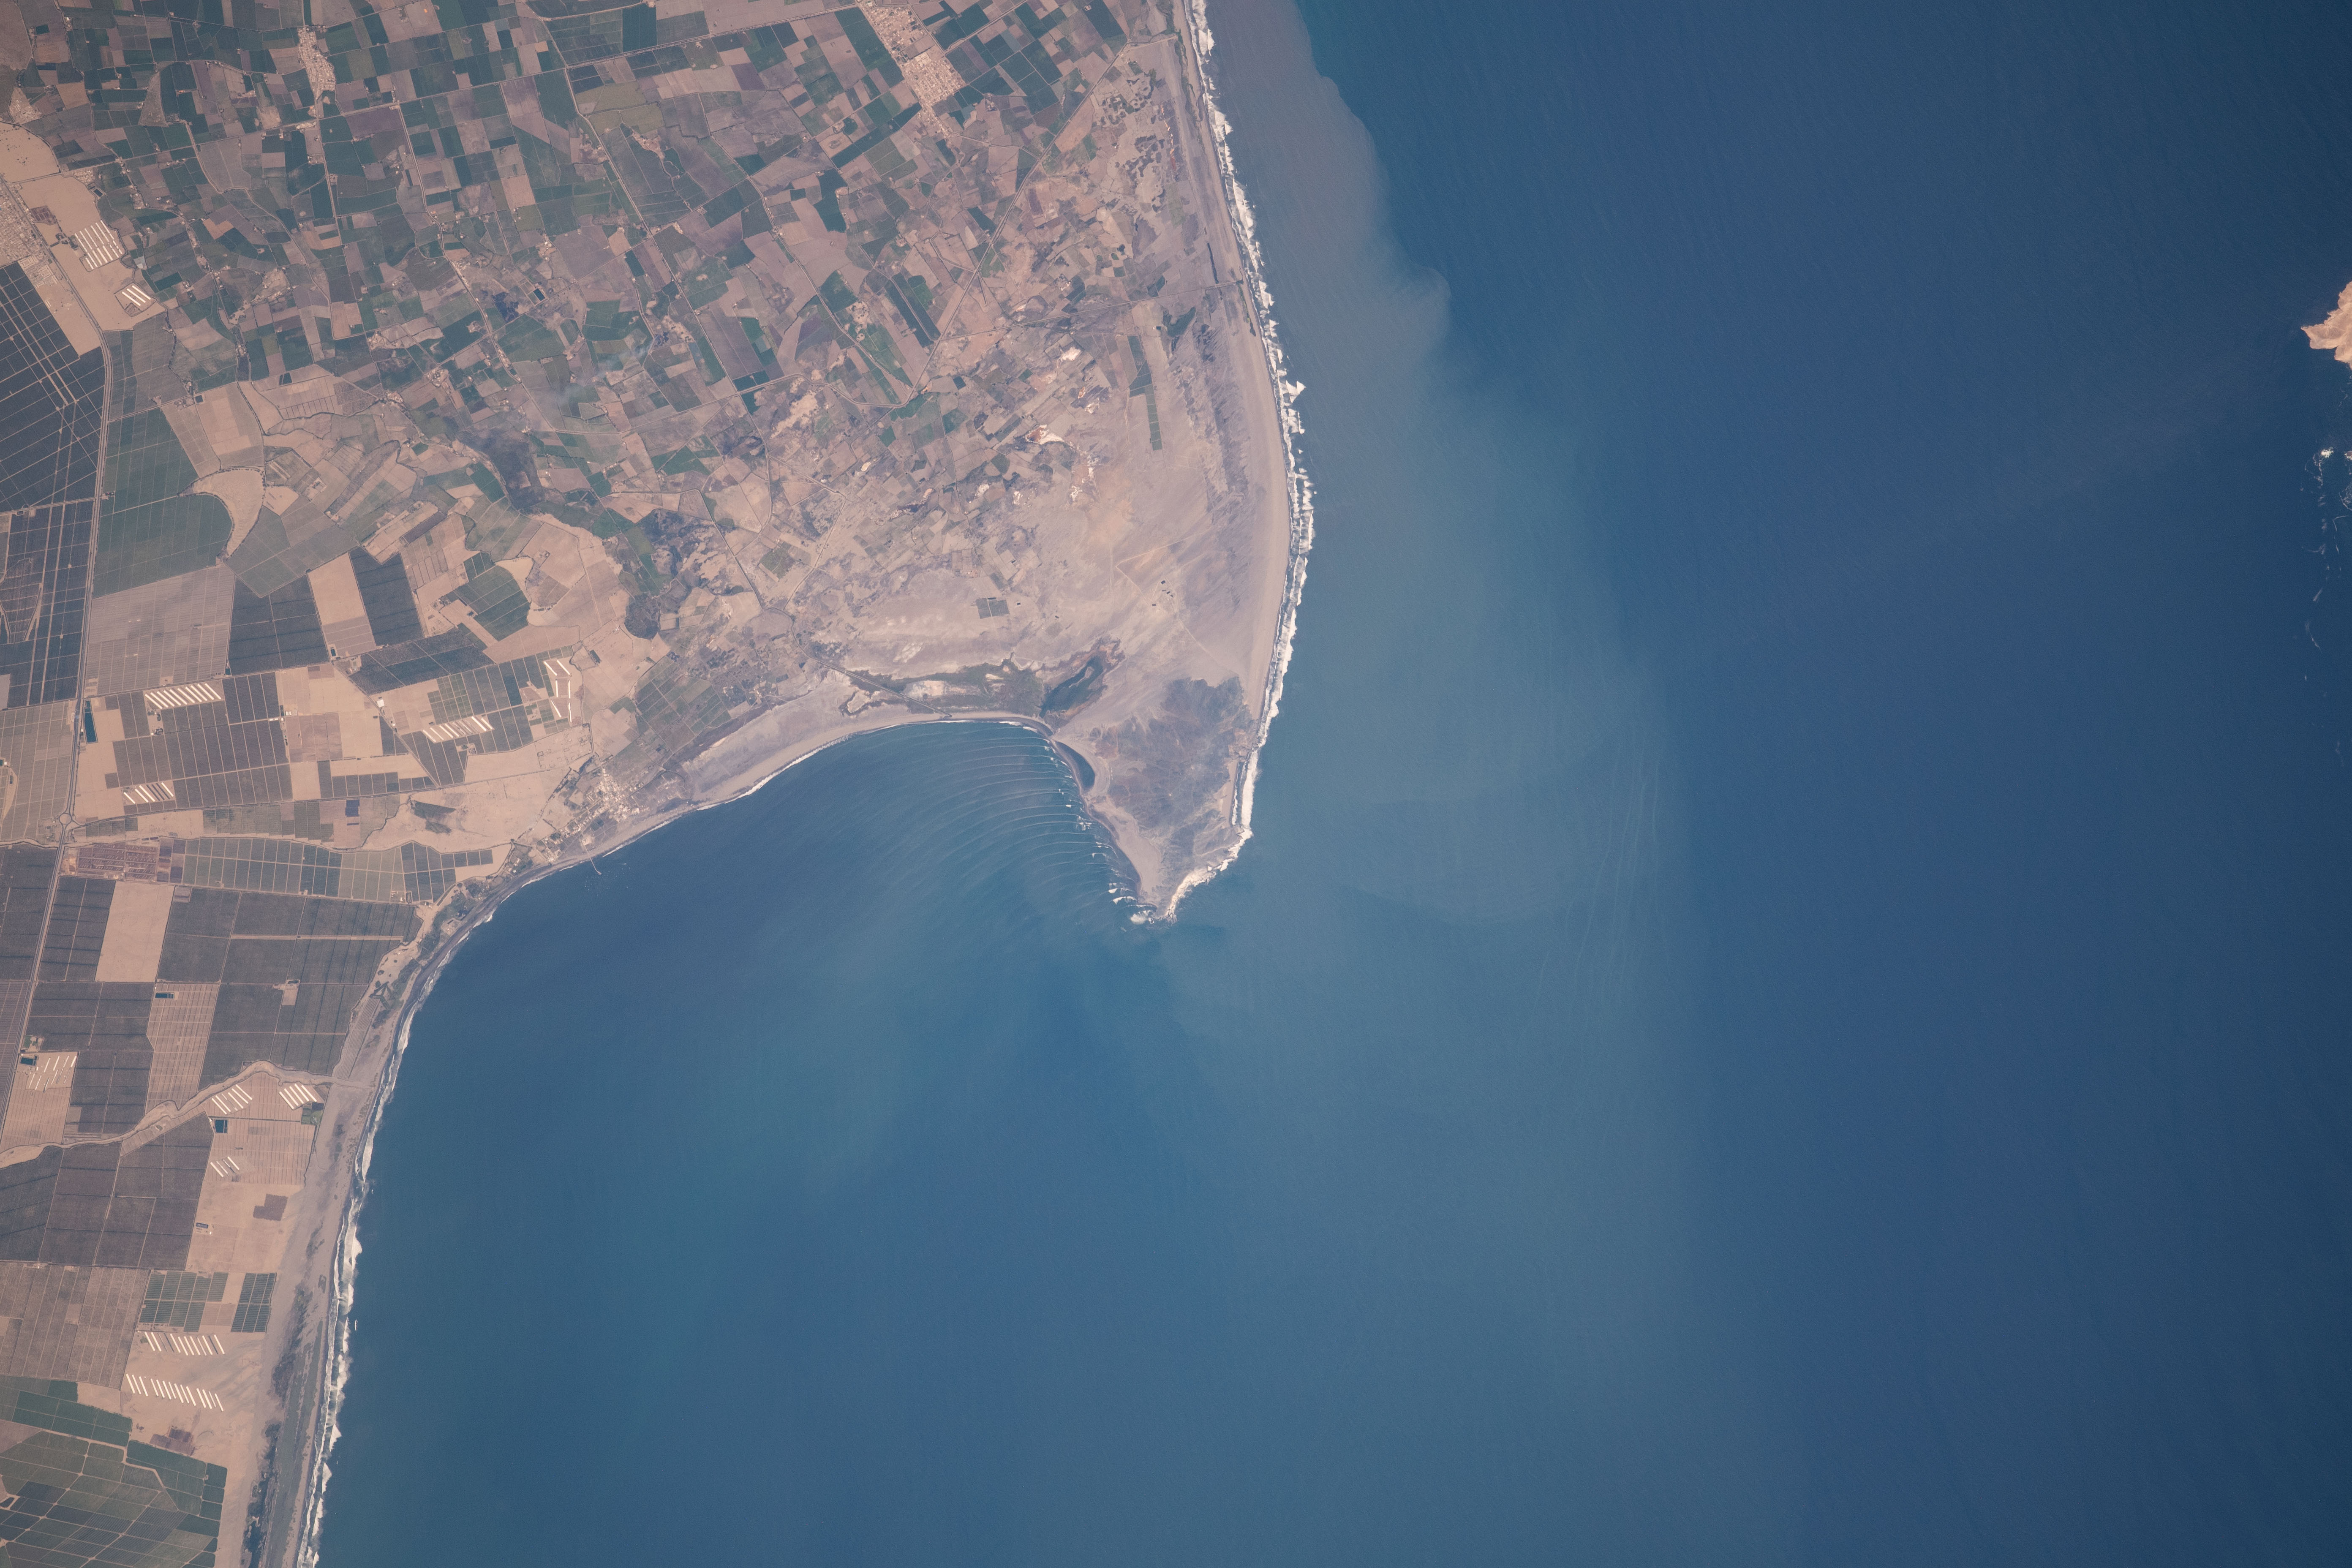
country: PERU
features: PUERTO MORIN
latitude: -8.4
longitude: -78.9
